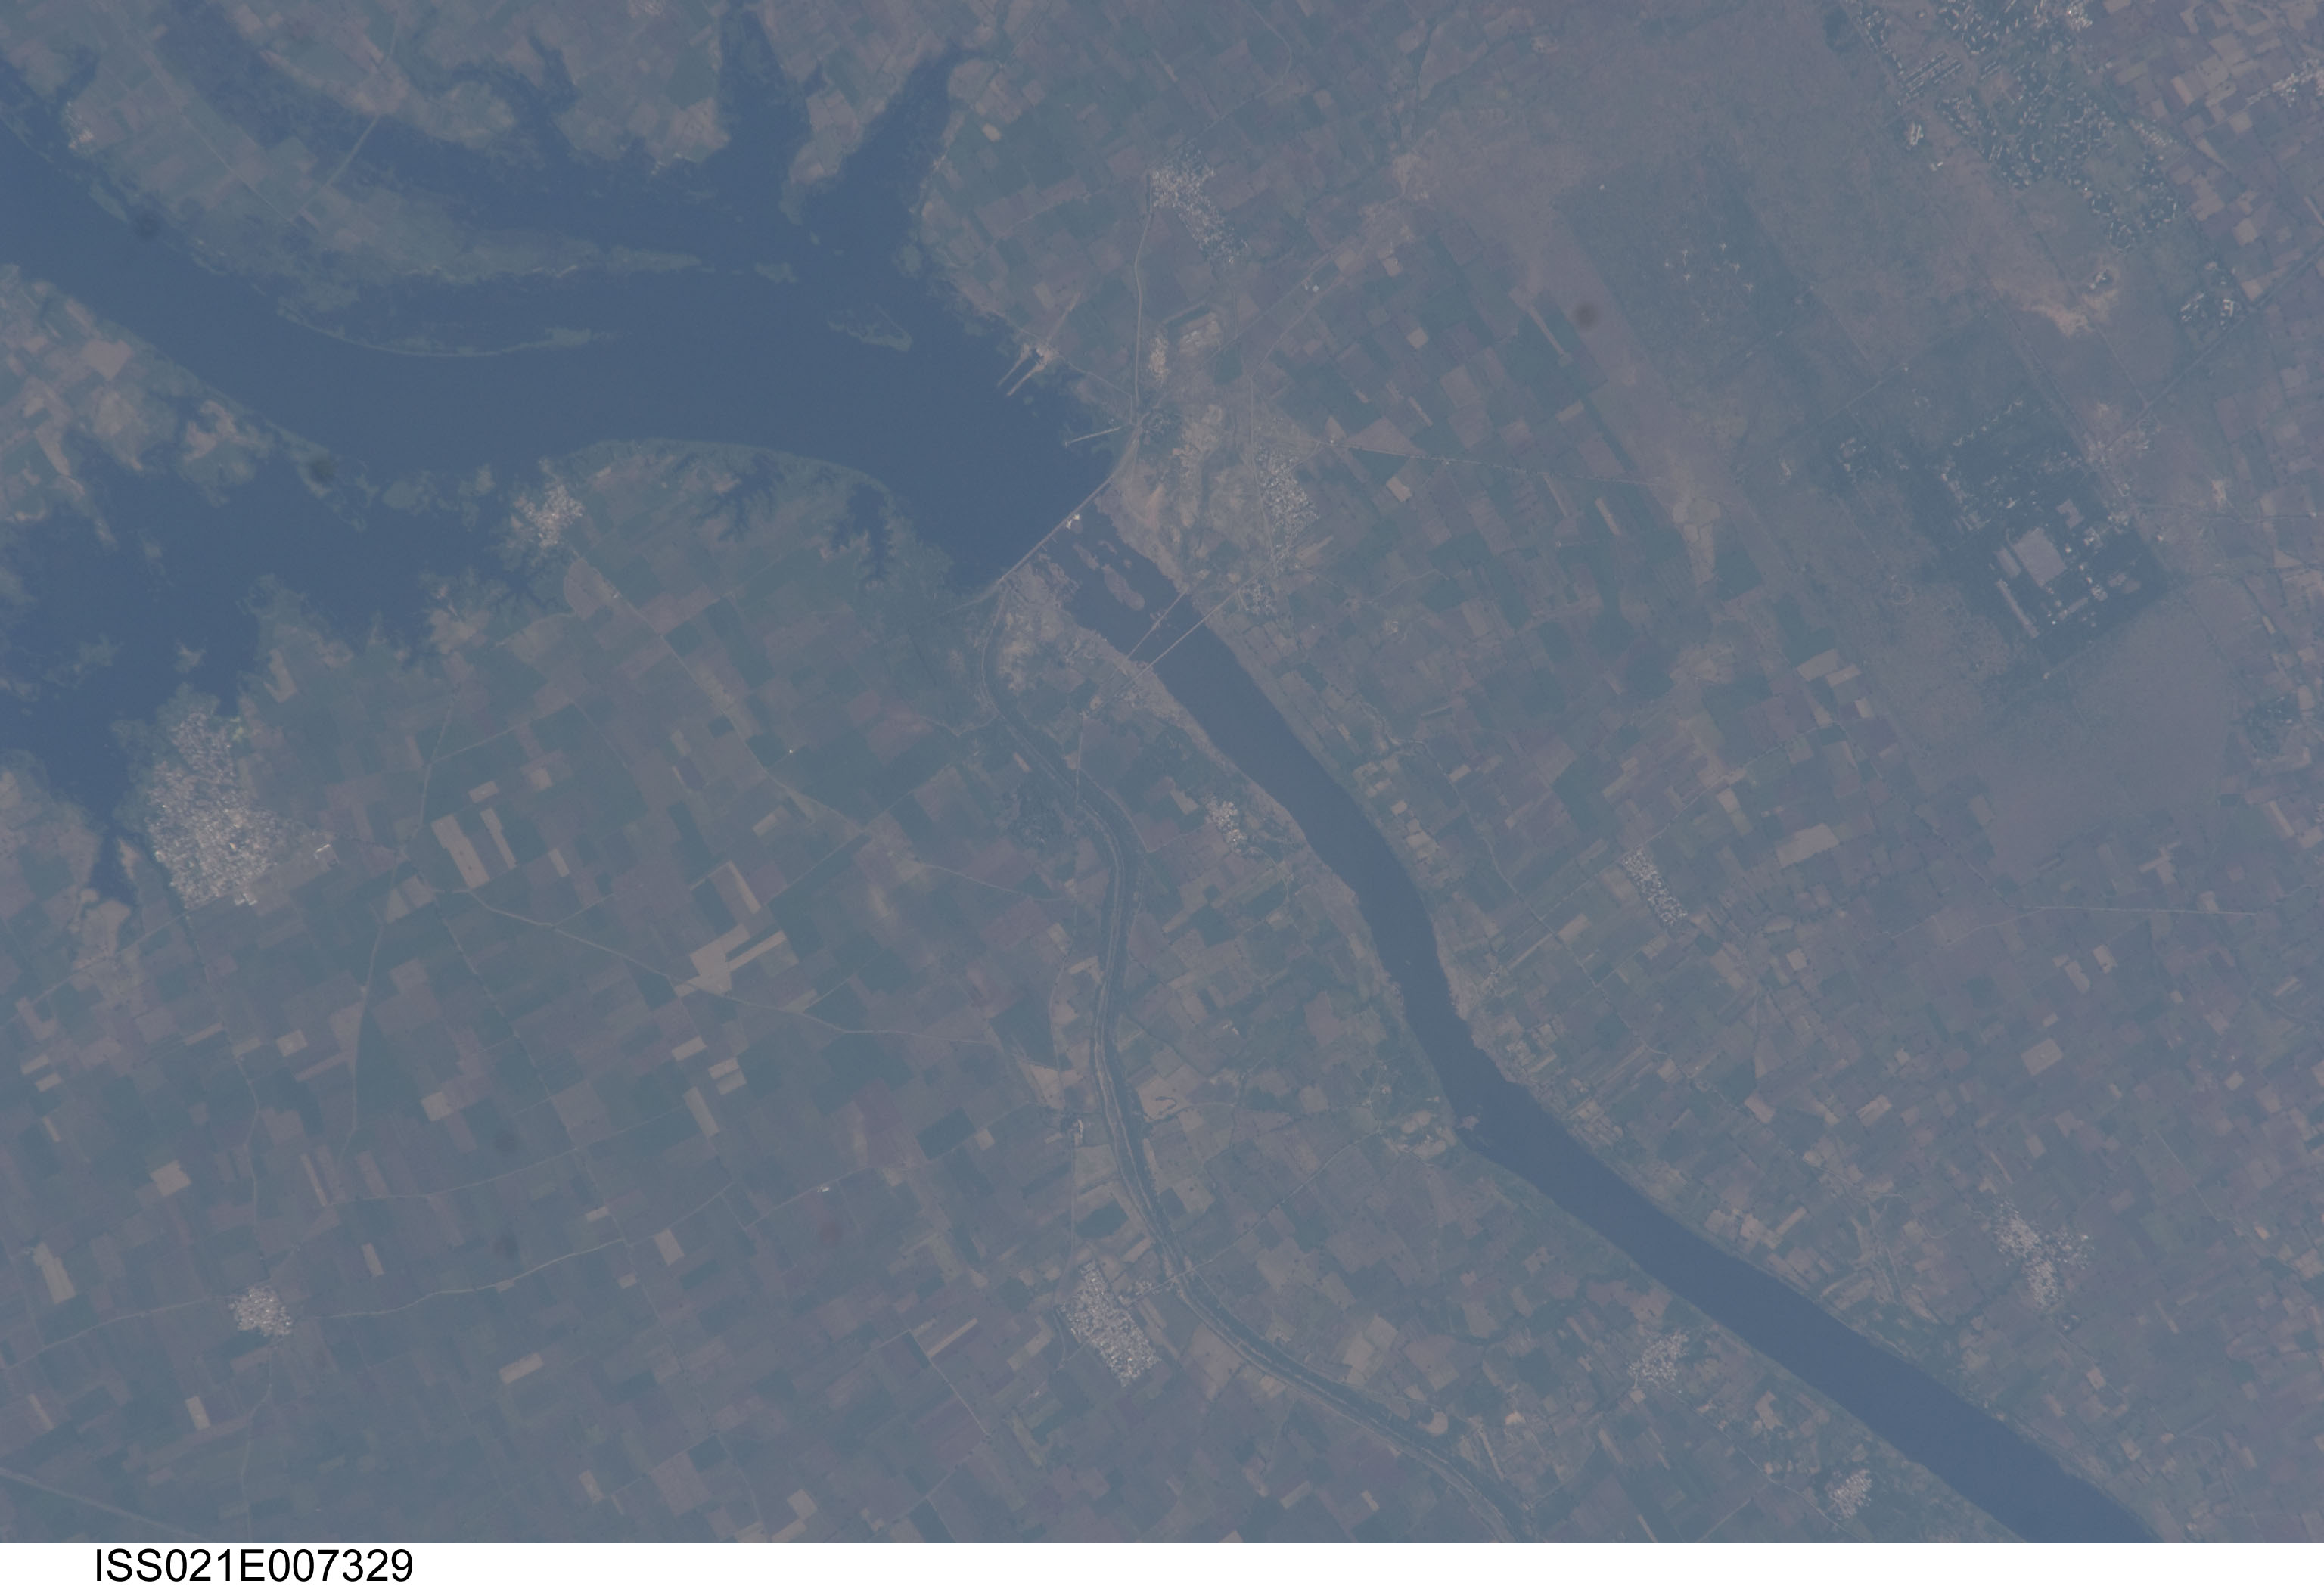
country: INDIA
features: LUMKHEDE,INDIA,TAPI RIVER,DAM,HATNUR DAM
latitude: 21.1
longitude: 75.9
